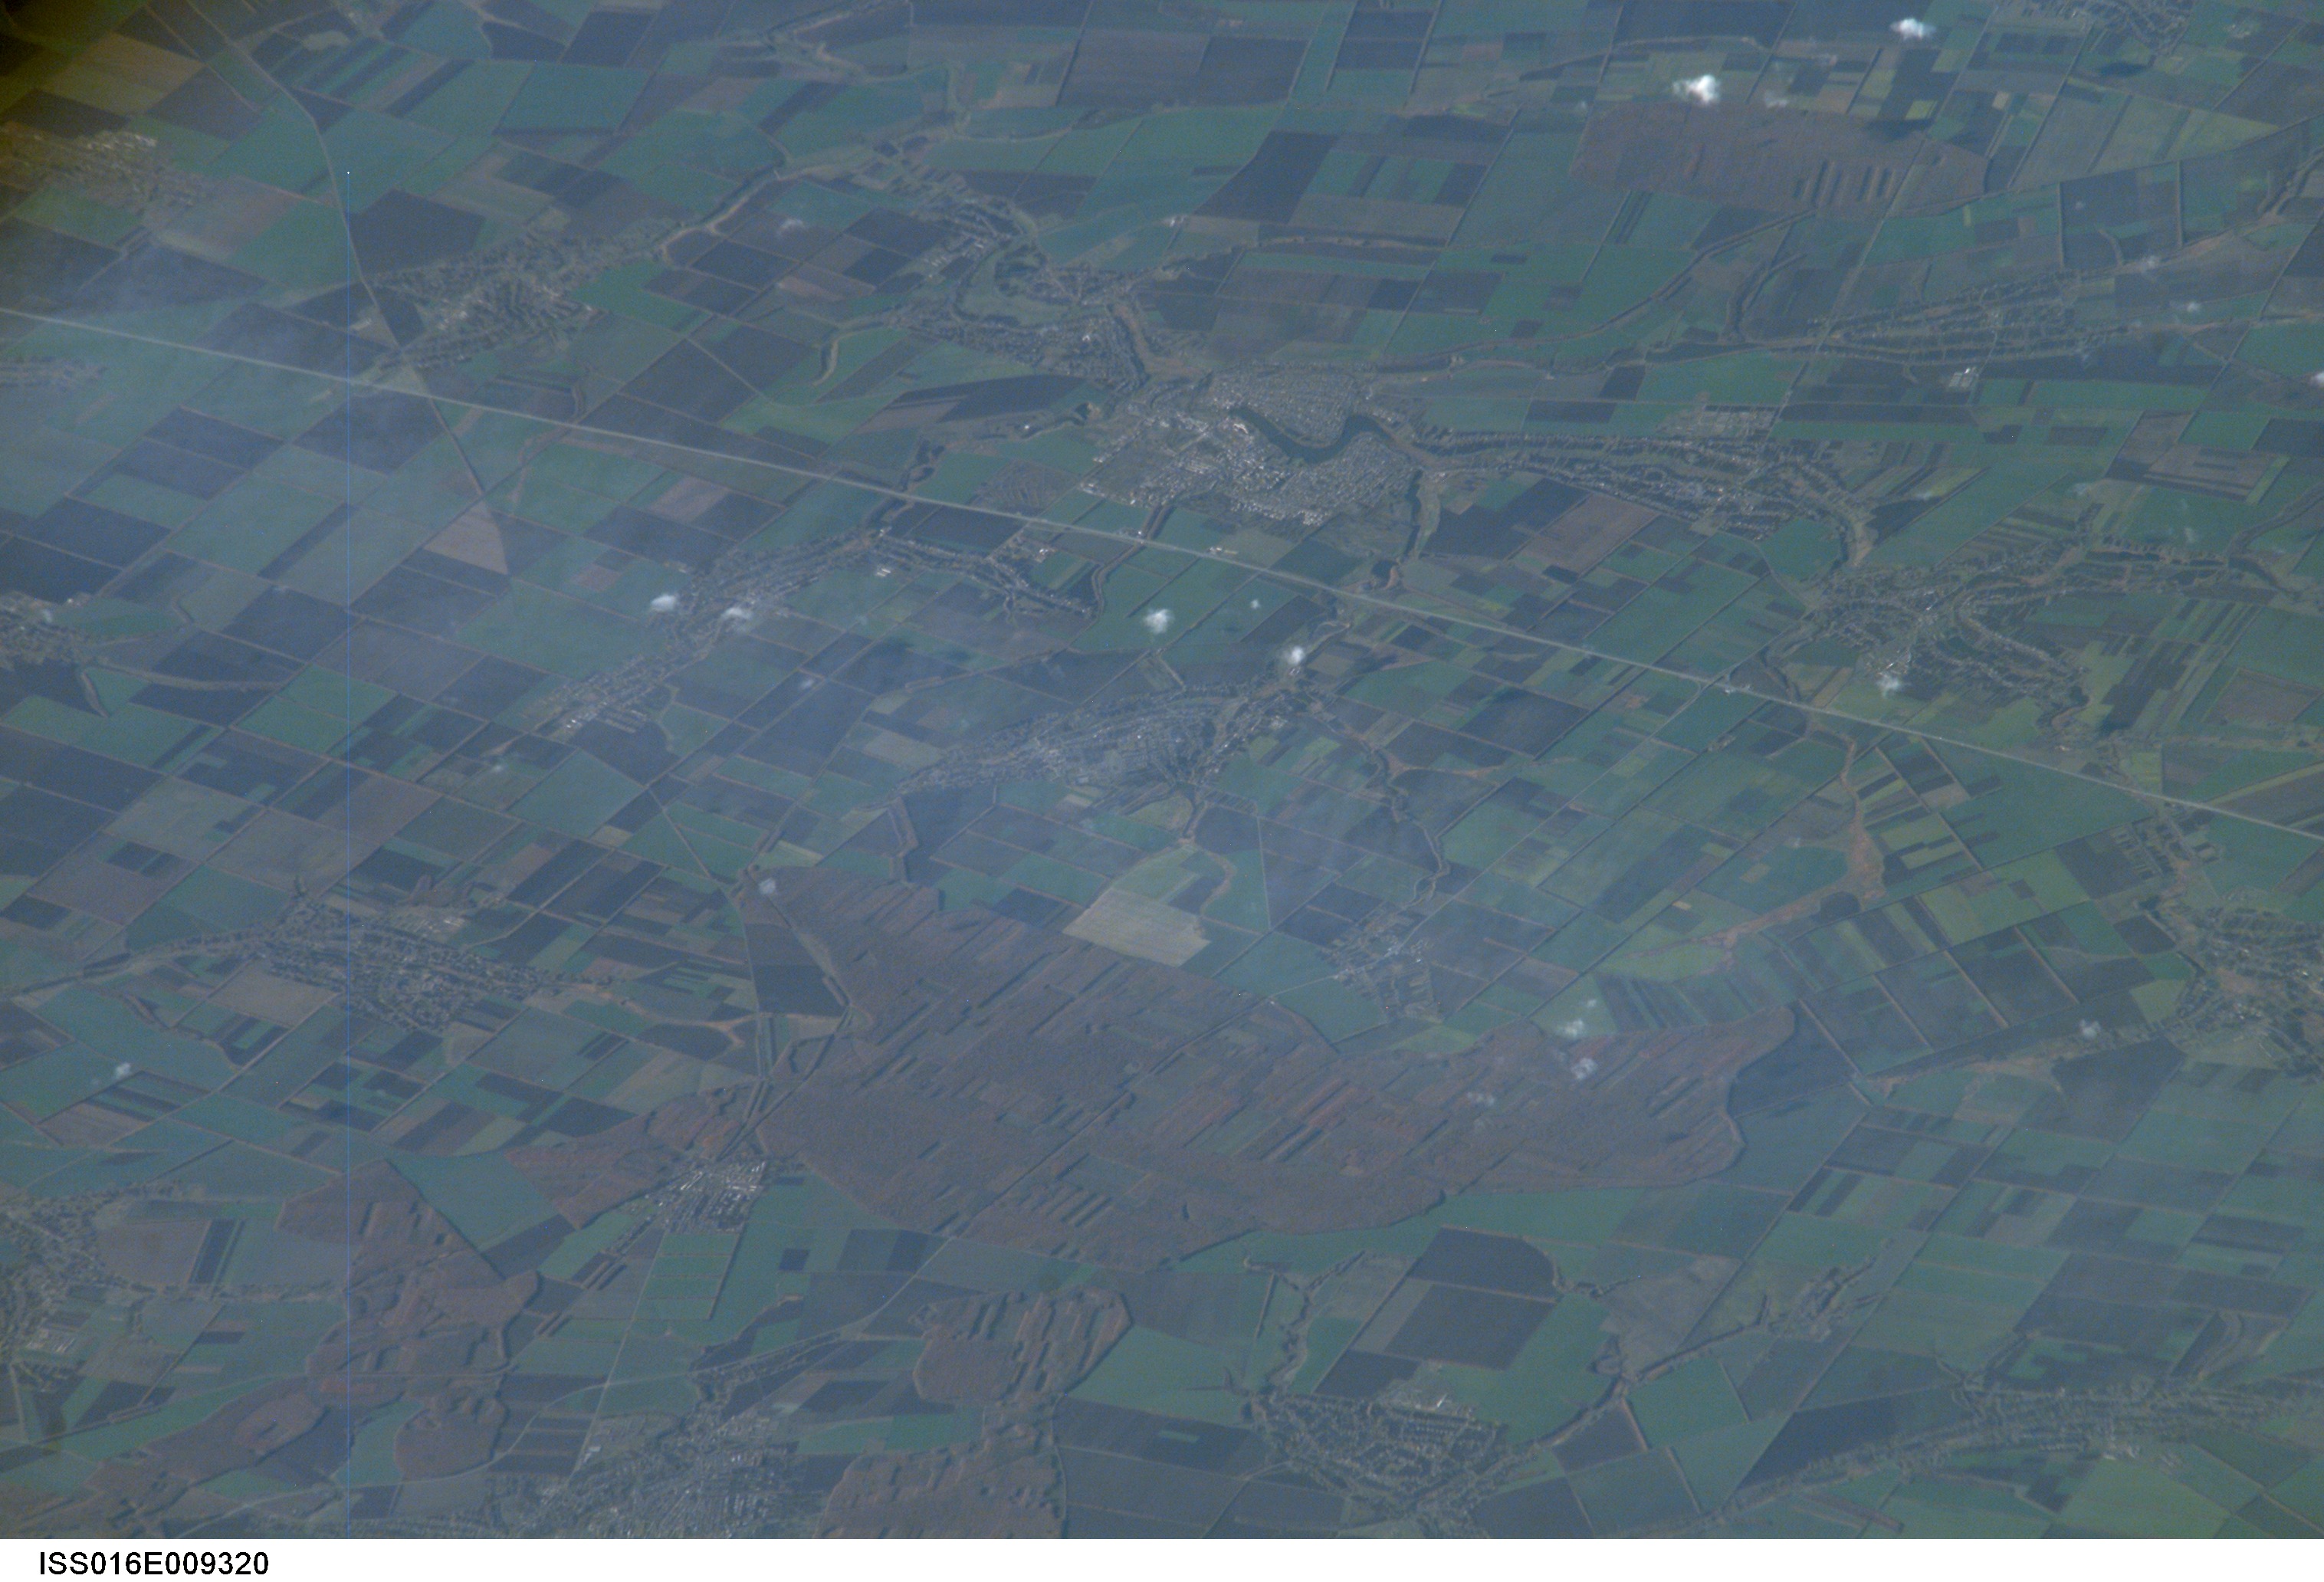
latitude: 48.3
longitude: 30.3
